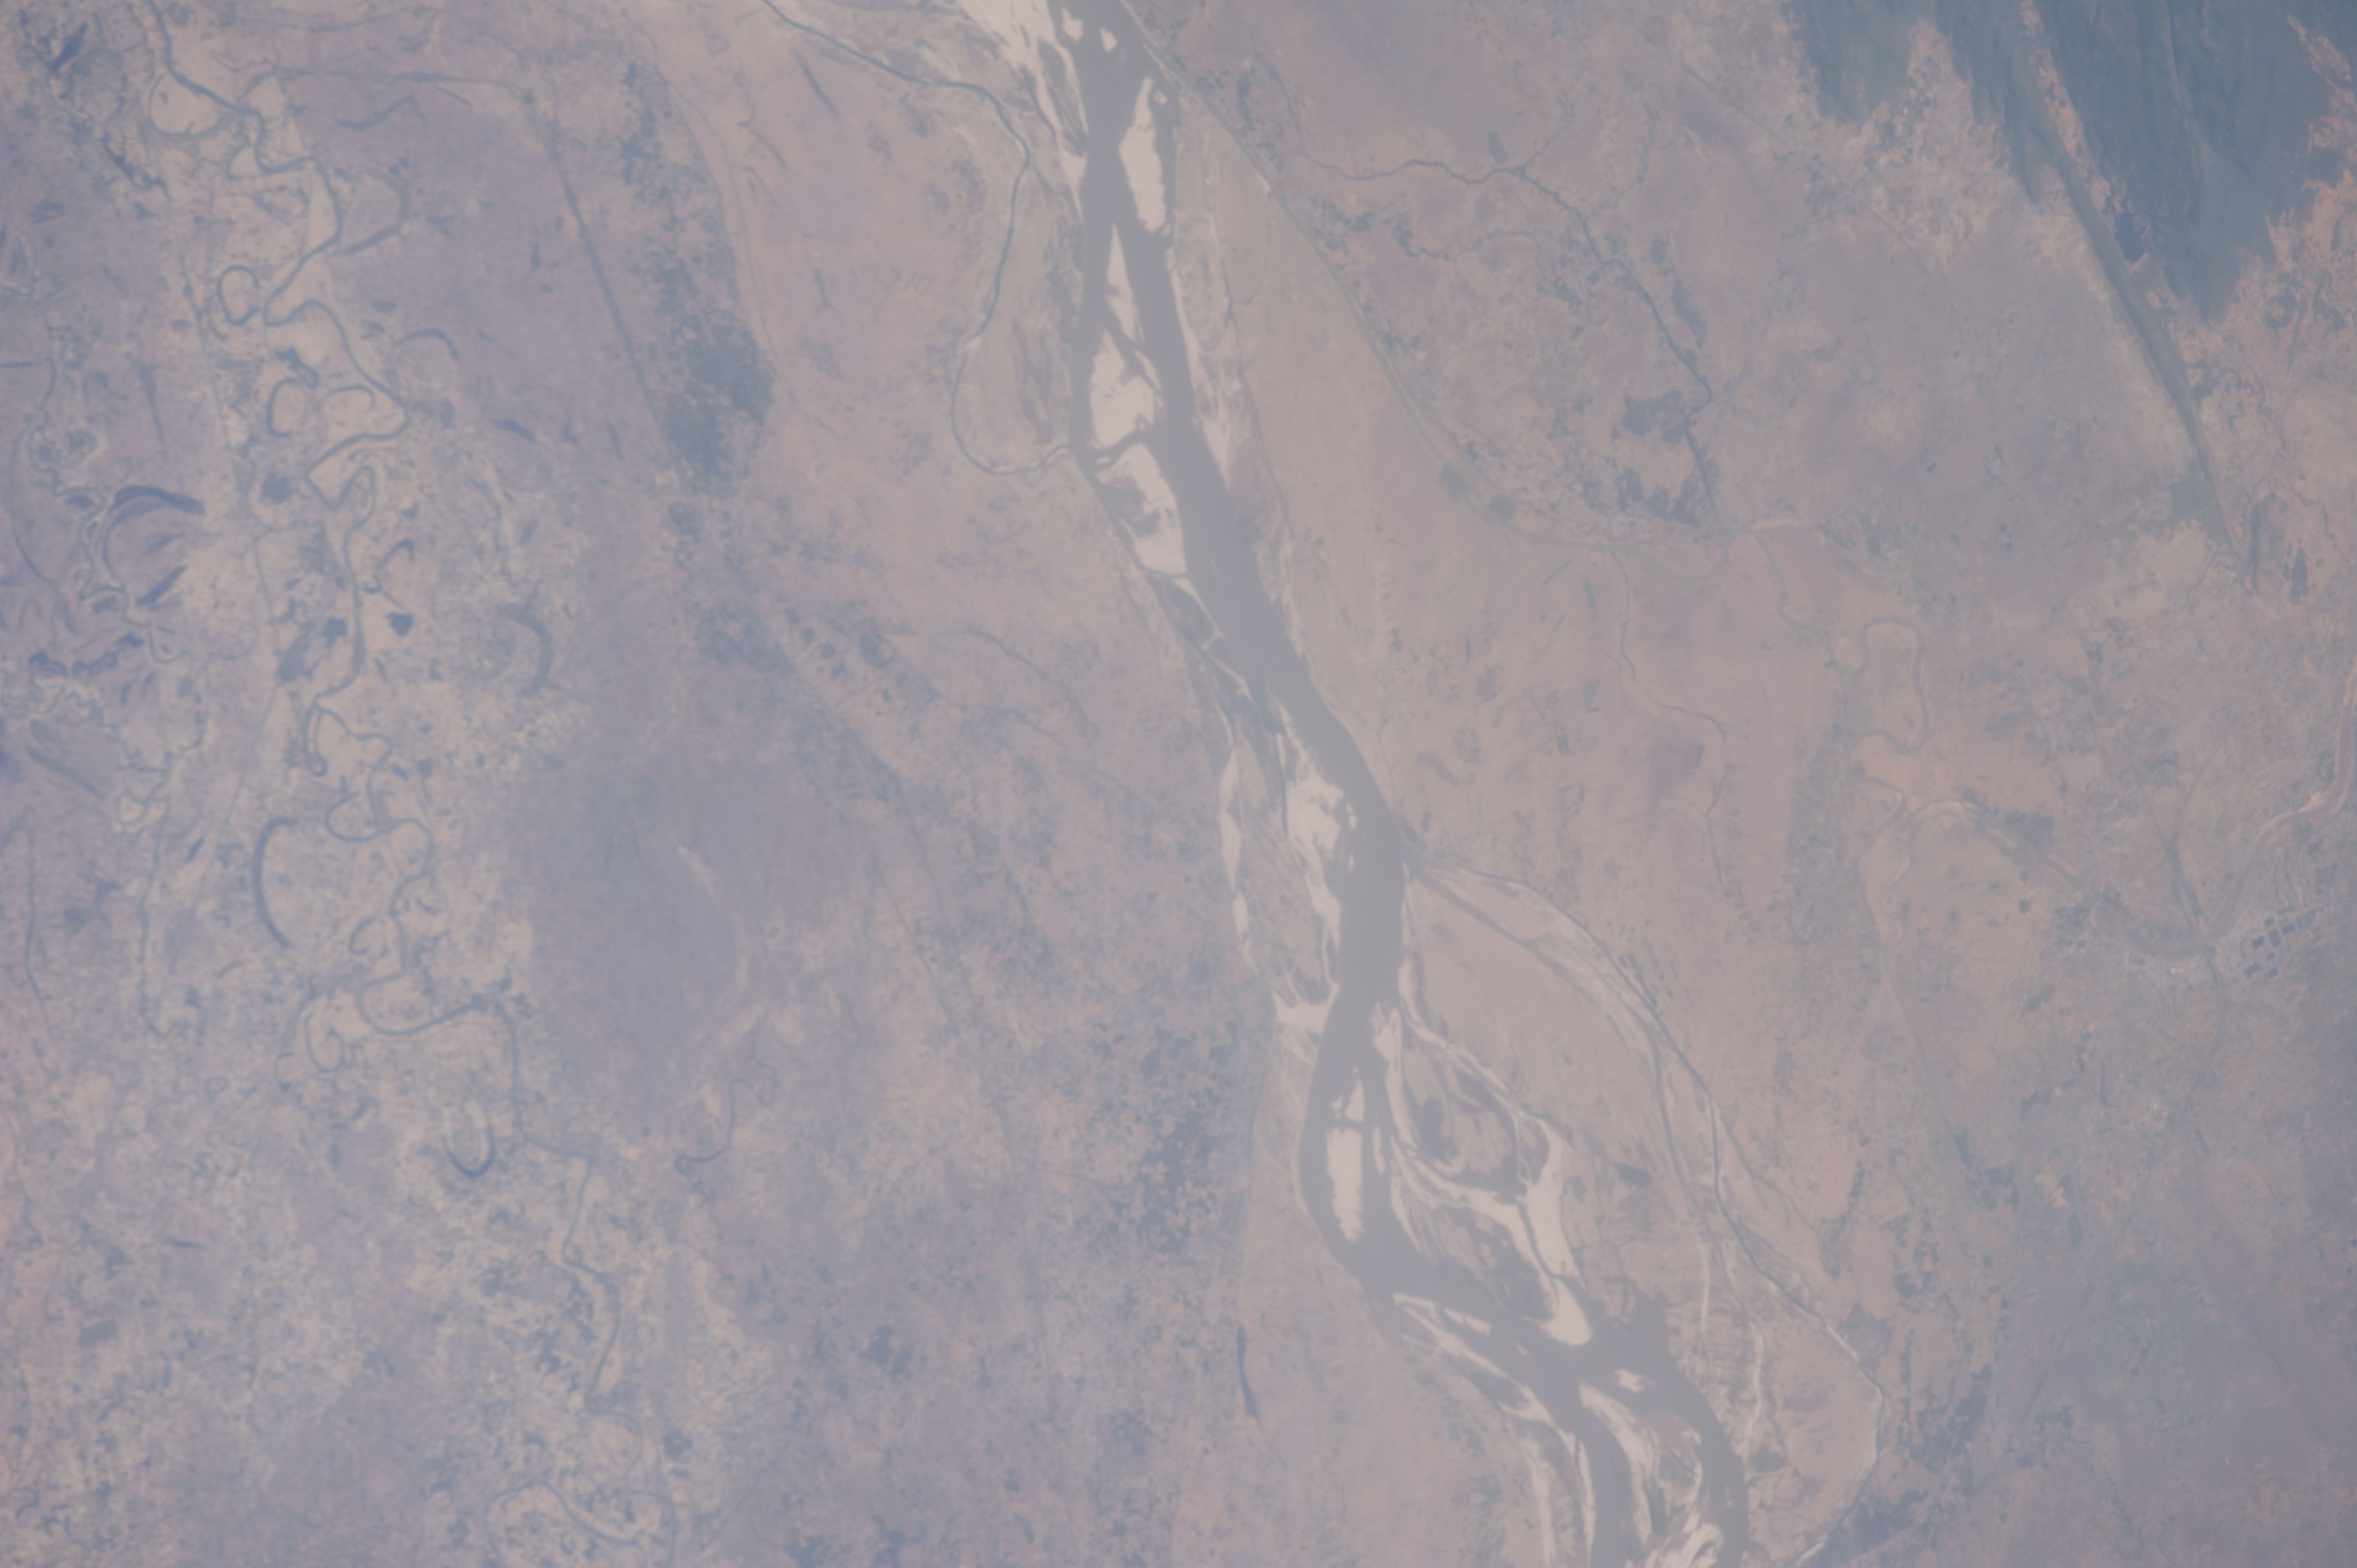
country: INDIA
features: GANGES & BURHI GANDAK R. FLOODPLAINS
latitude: 25.3
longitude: 86.2
